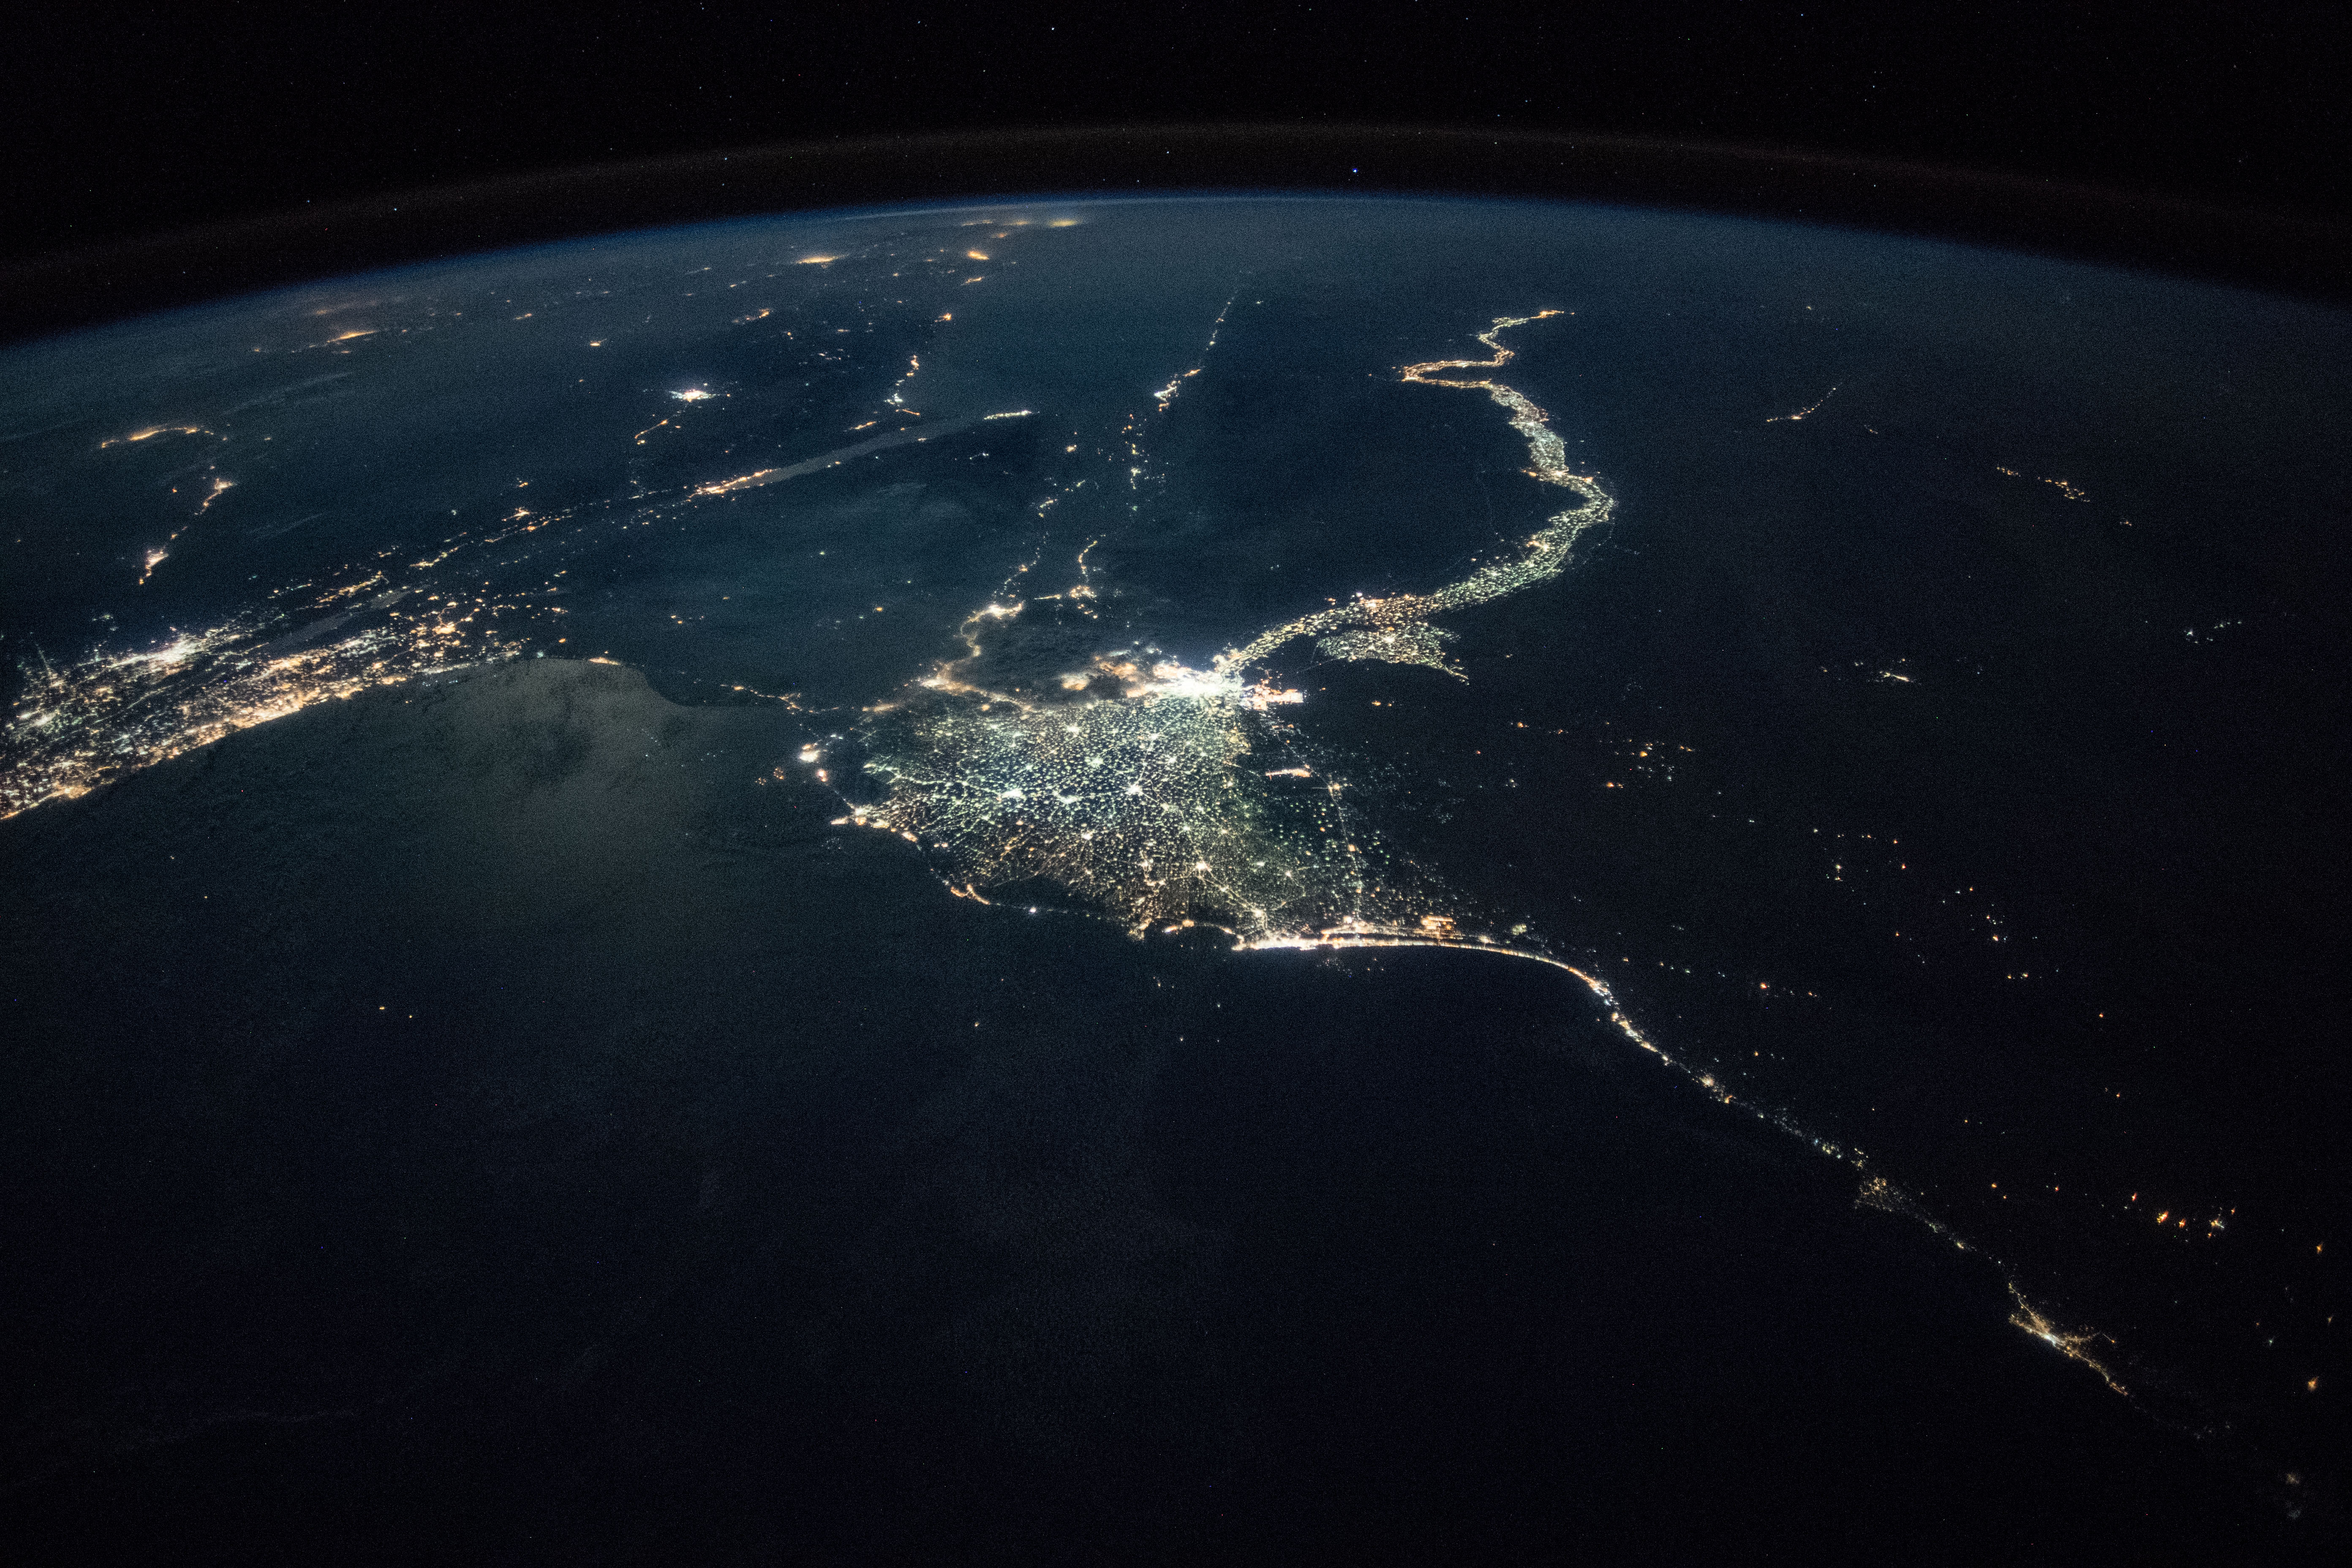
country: EGYPT
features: CAIRO CITY, GULF OF SUEZ, GULF OF AQABA, NEGEV DESERT, SUEZ CITY, ISMAILIA CITY, PORT SAID CITY, NILE DELTA, FAIYUM CITY, WESTERN DESERT, NIGHT, EARTH LIMB
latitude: 30.7
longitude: 31.0
